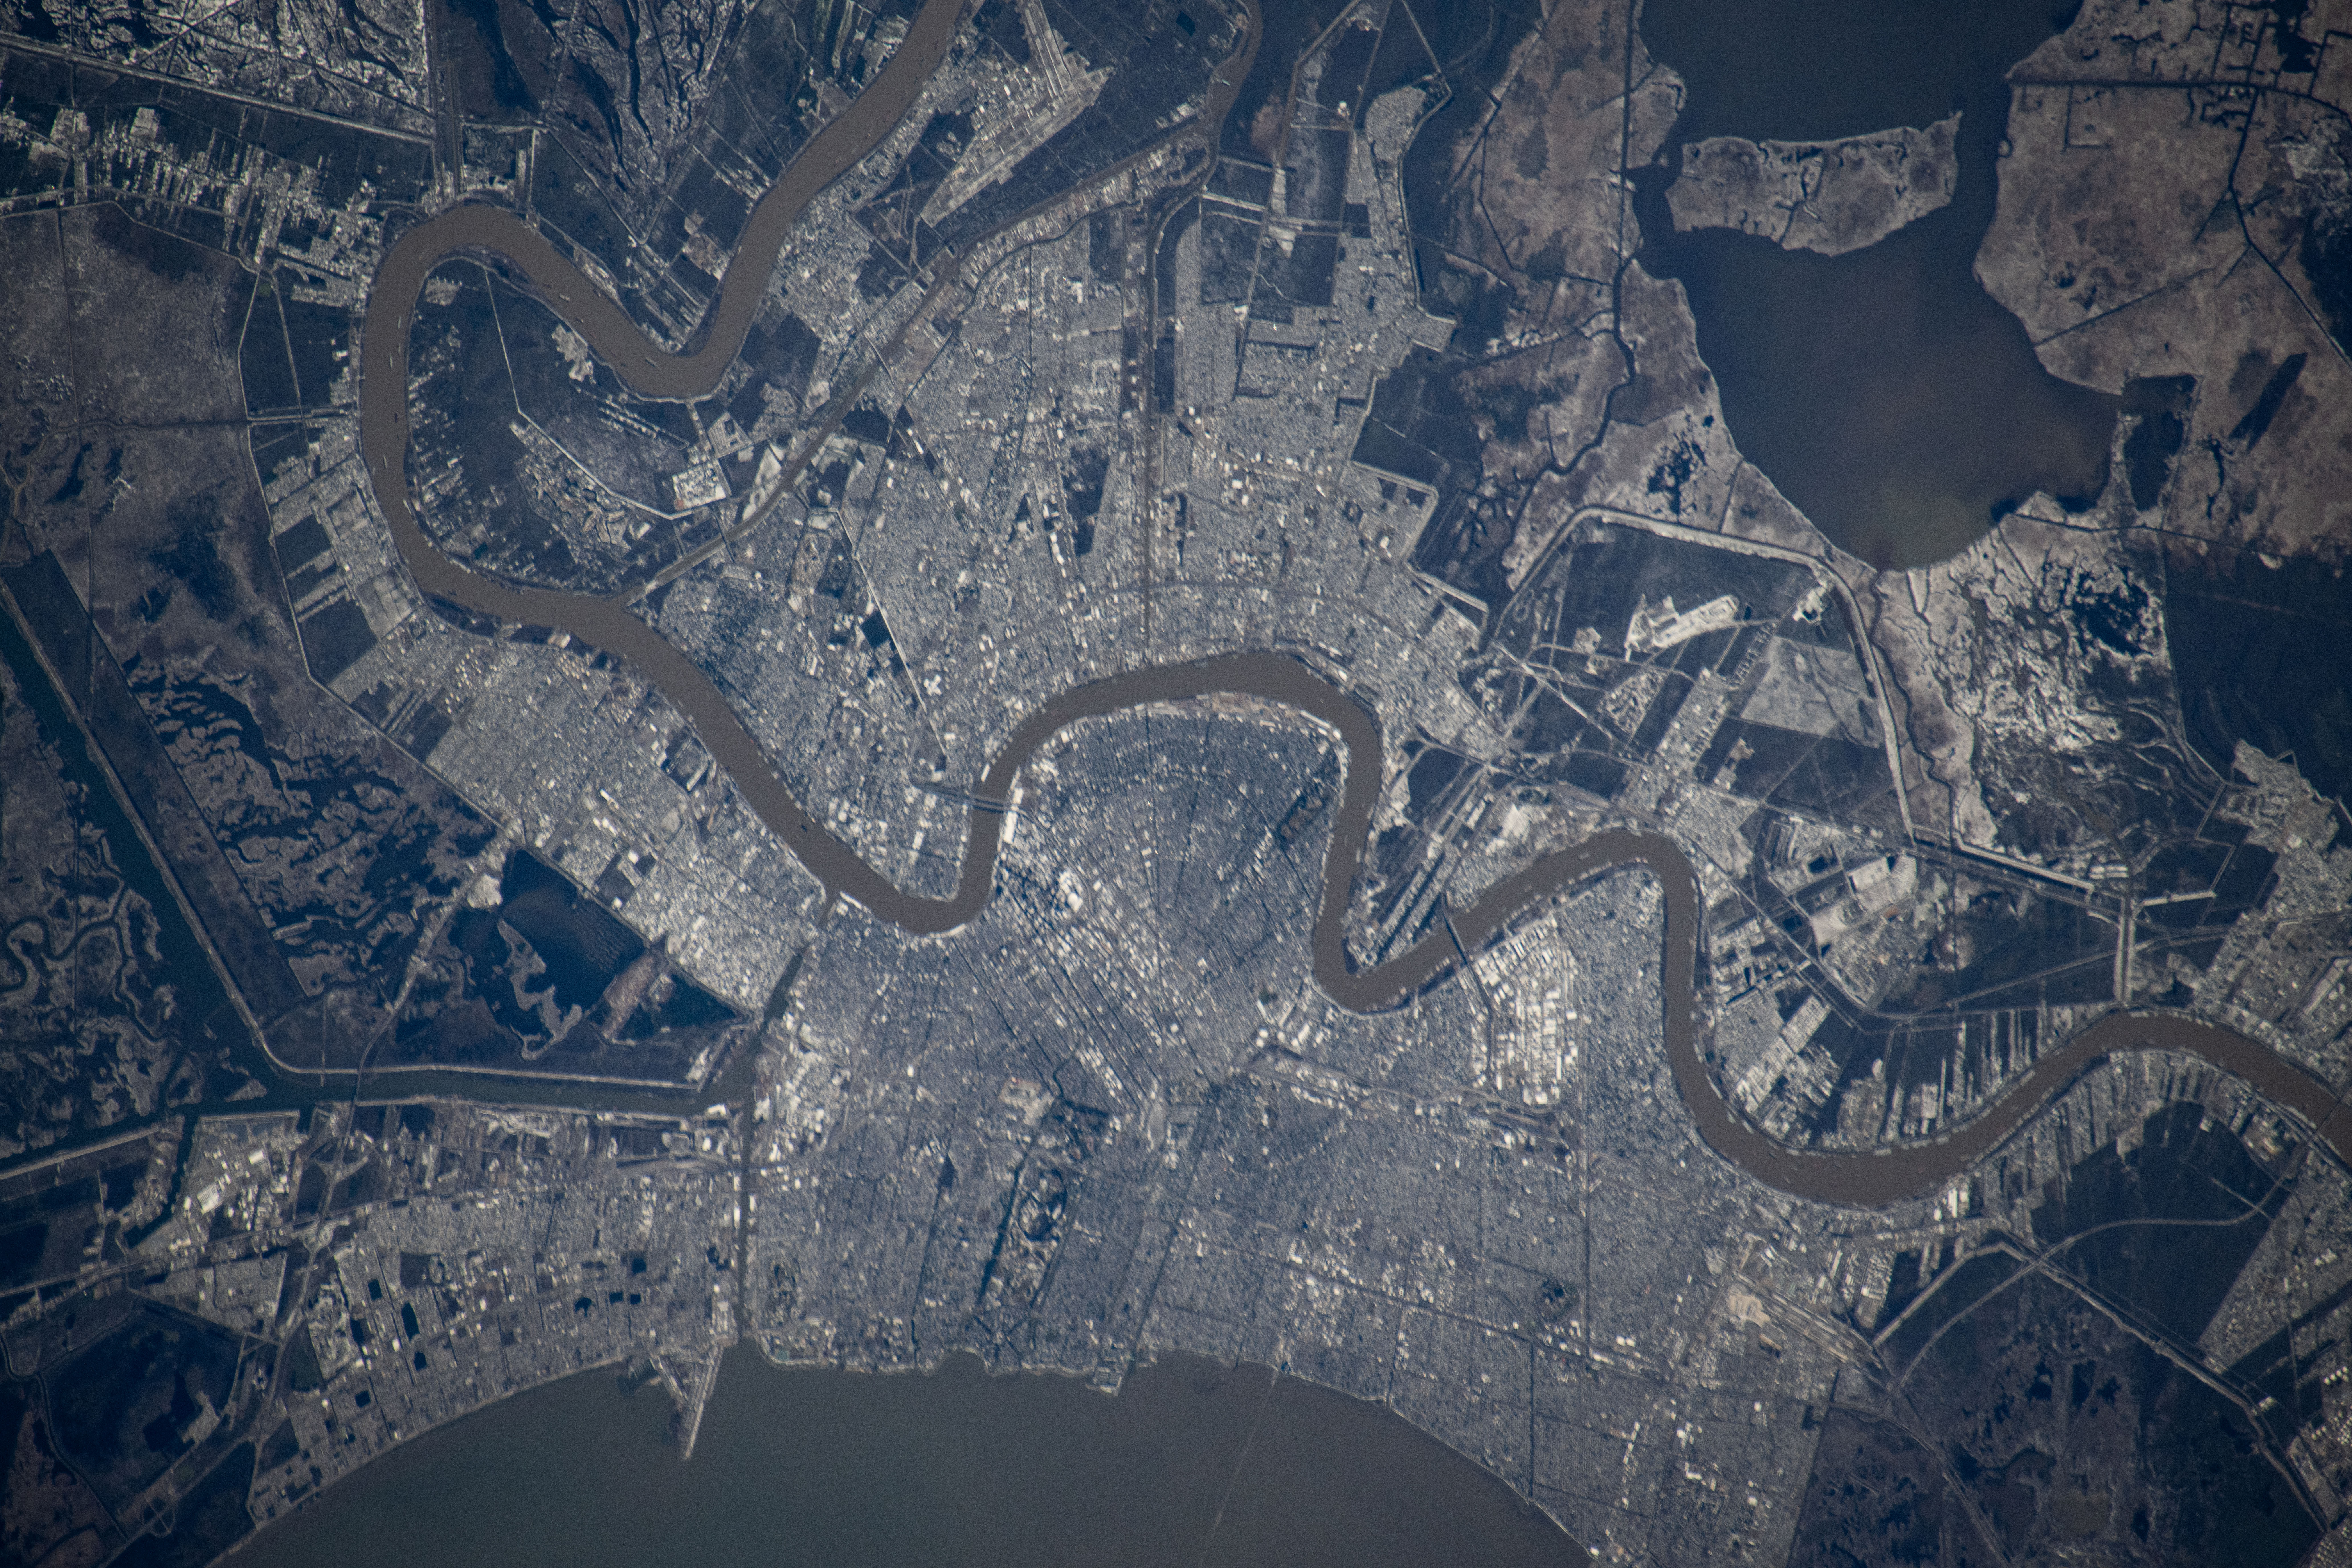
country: USA-LOUISIANA
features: NEW ORLEANS, LAKE PONTCHARTRAIN, MISSISSIPPI RIVER
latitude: 29.9
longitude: -90.1
